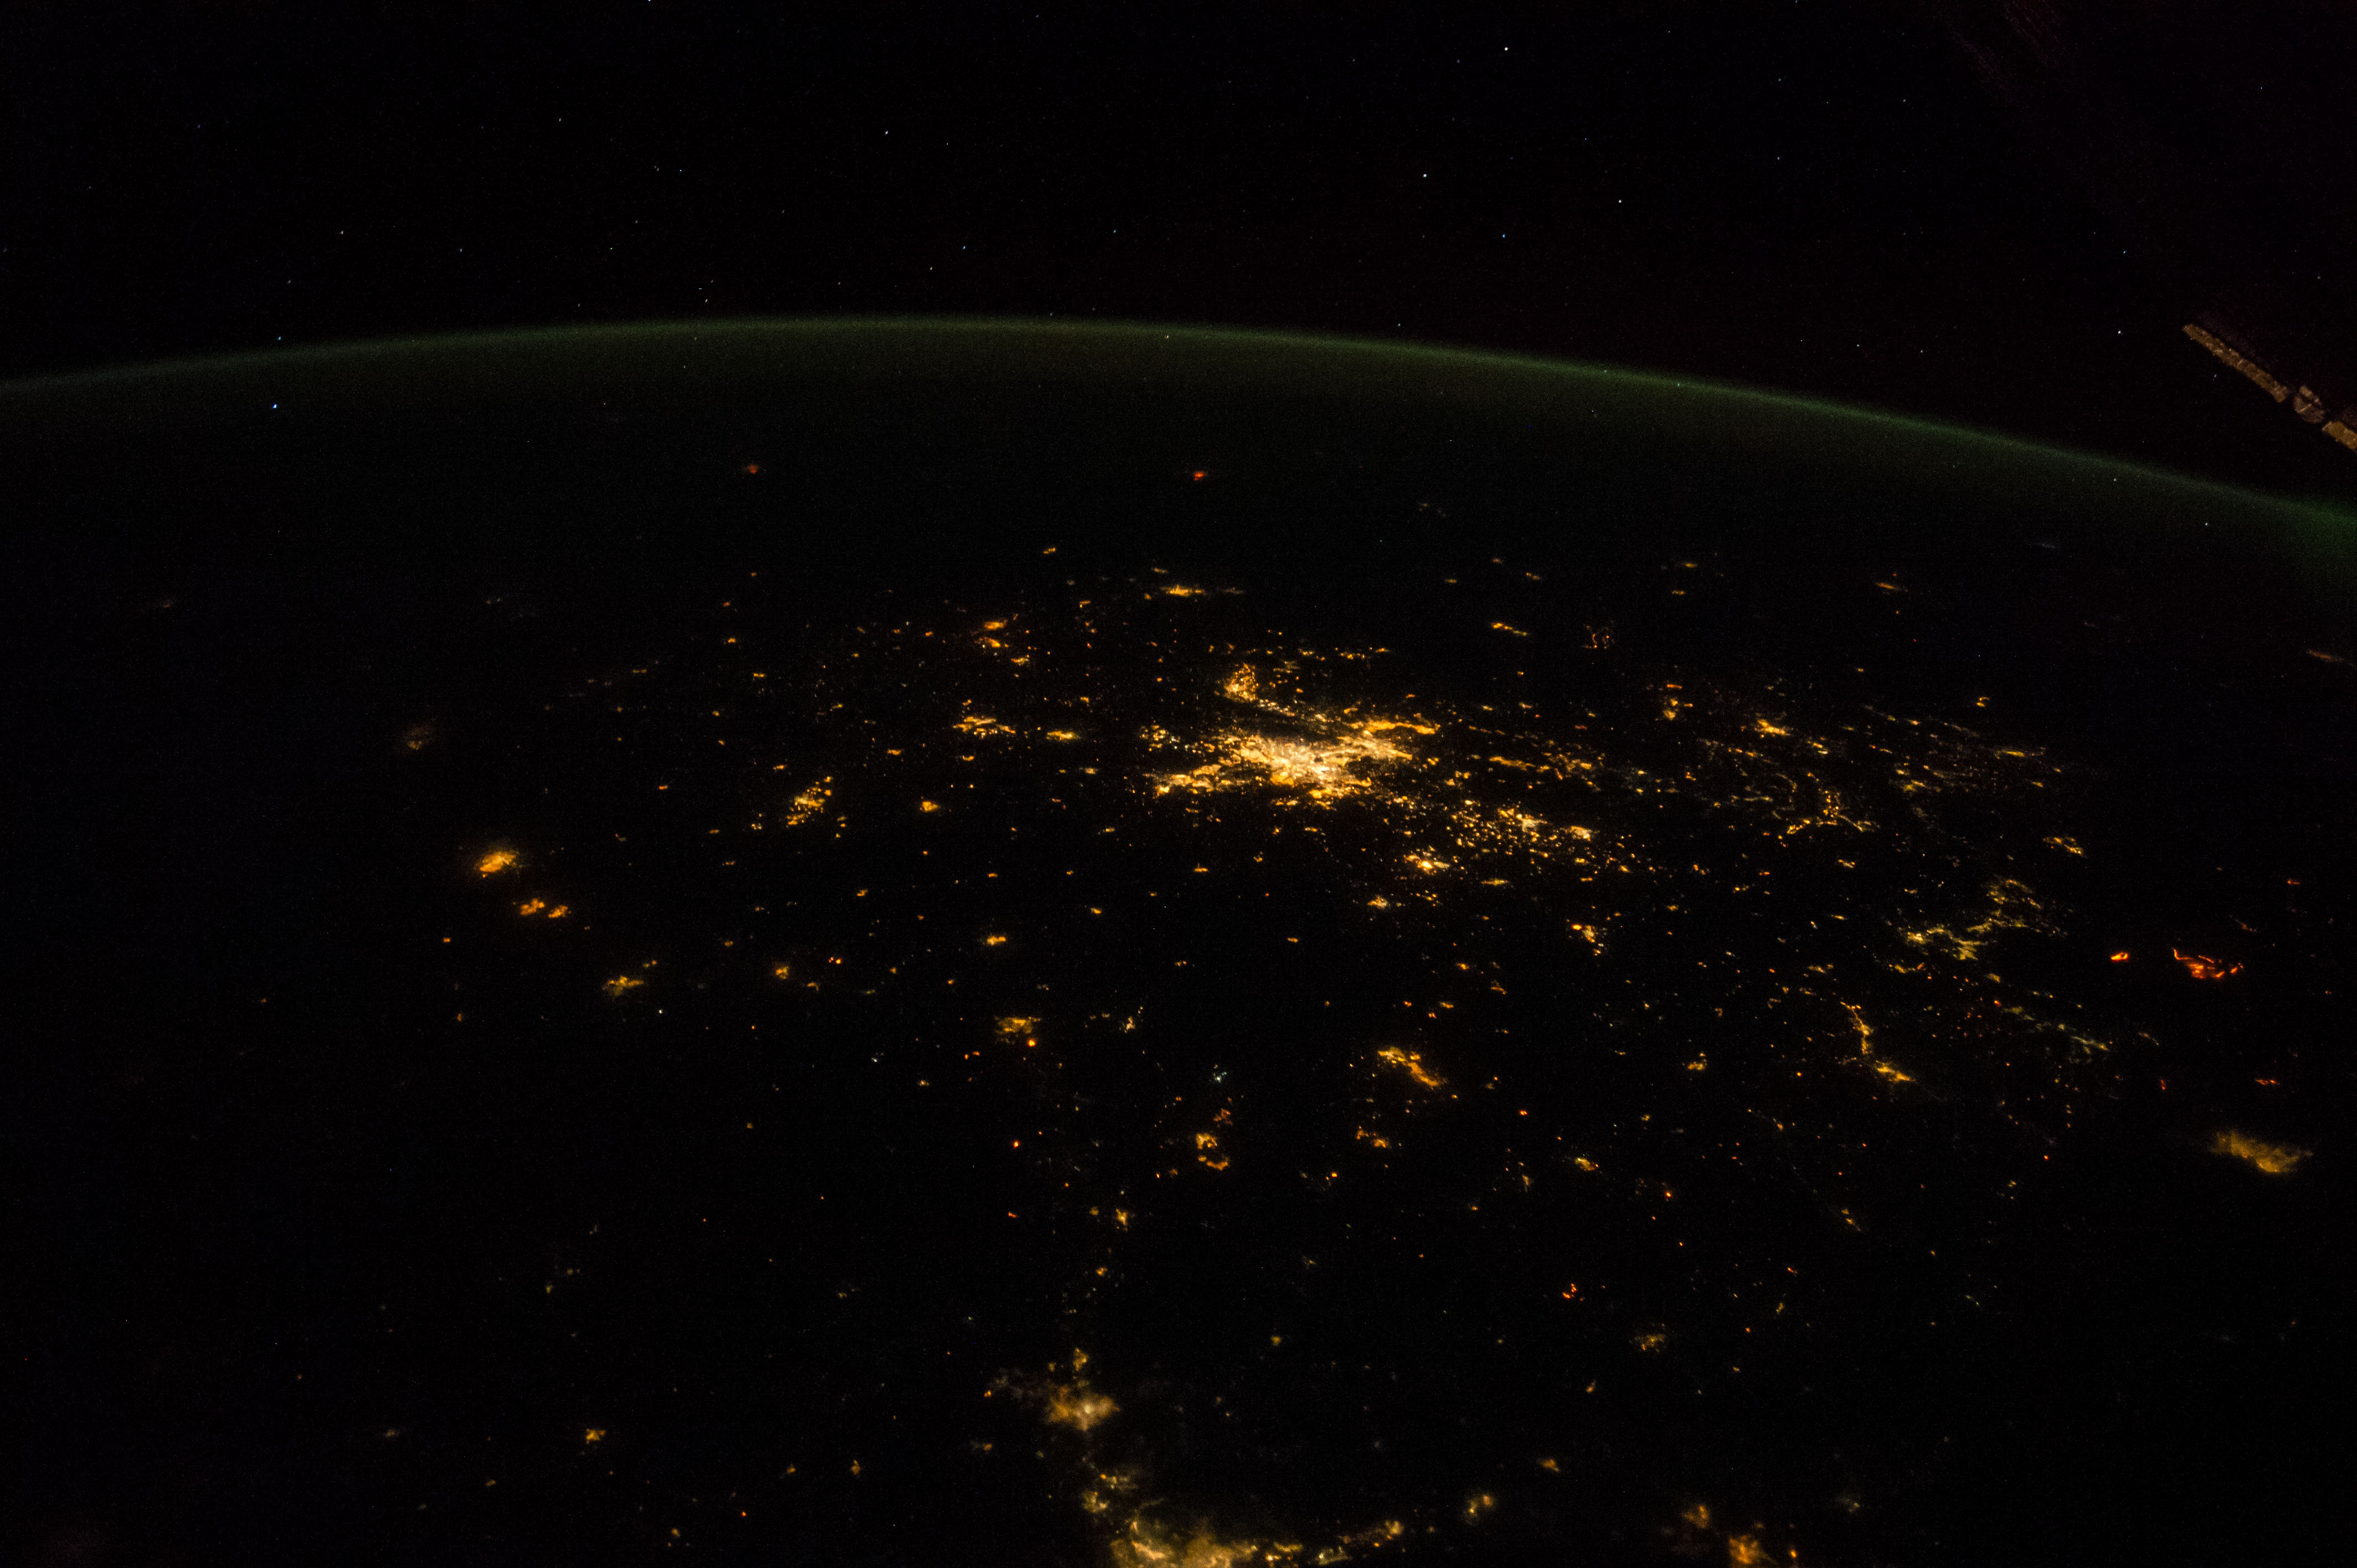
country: REPUBLIC SOUTH AFRICA
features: PRETORIA SOUTH AFRICA AT NIGHT
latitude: -27.5
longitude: 29.0
